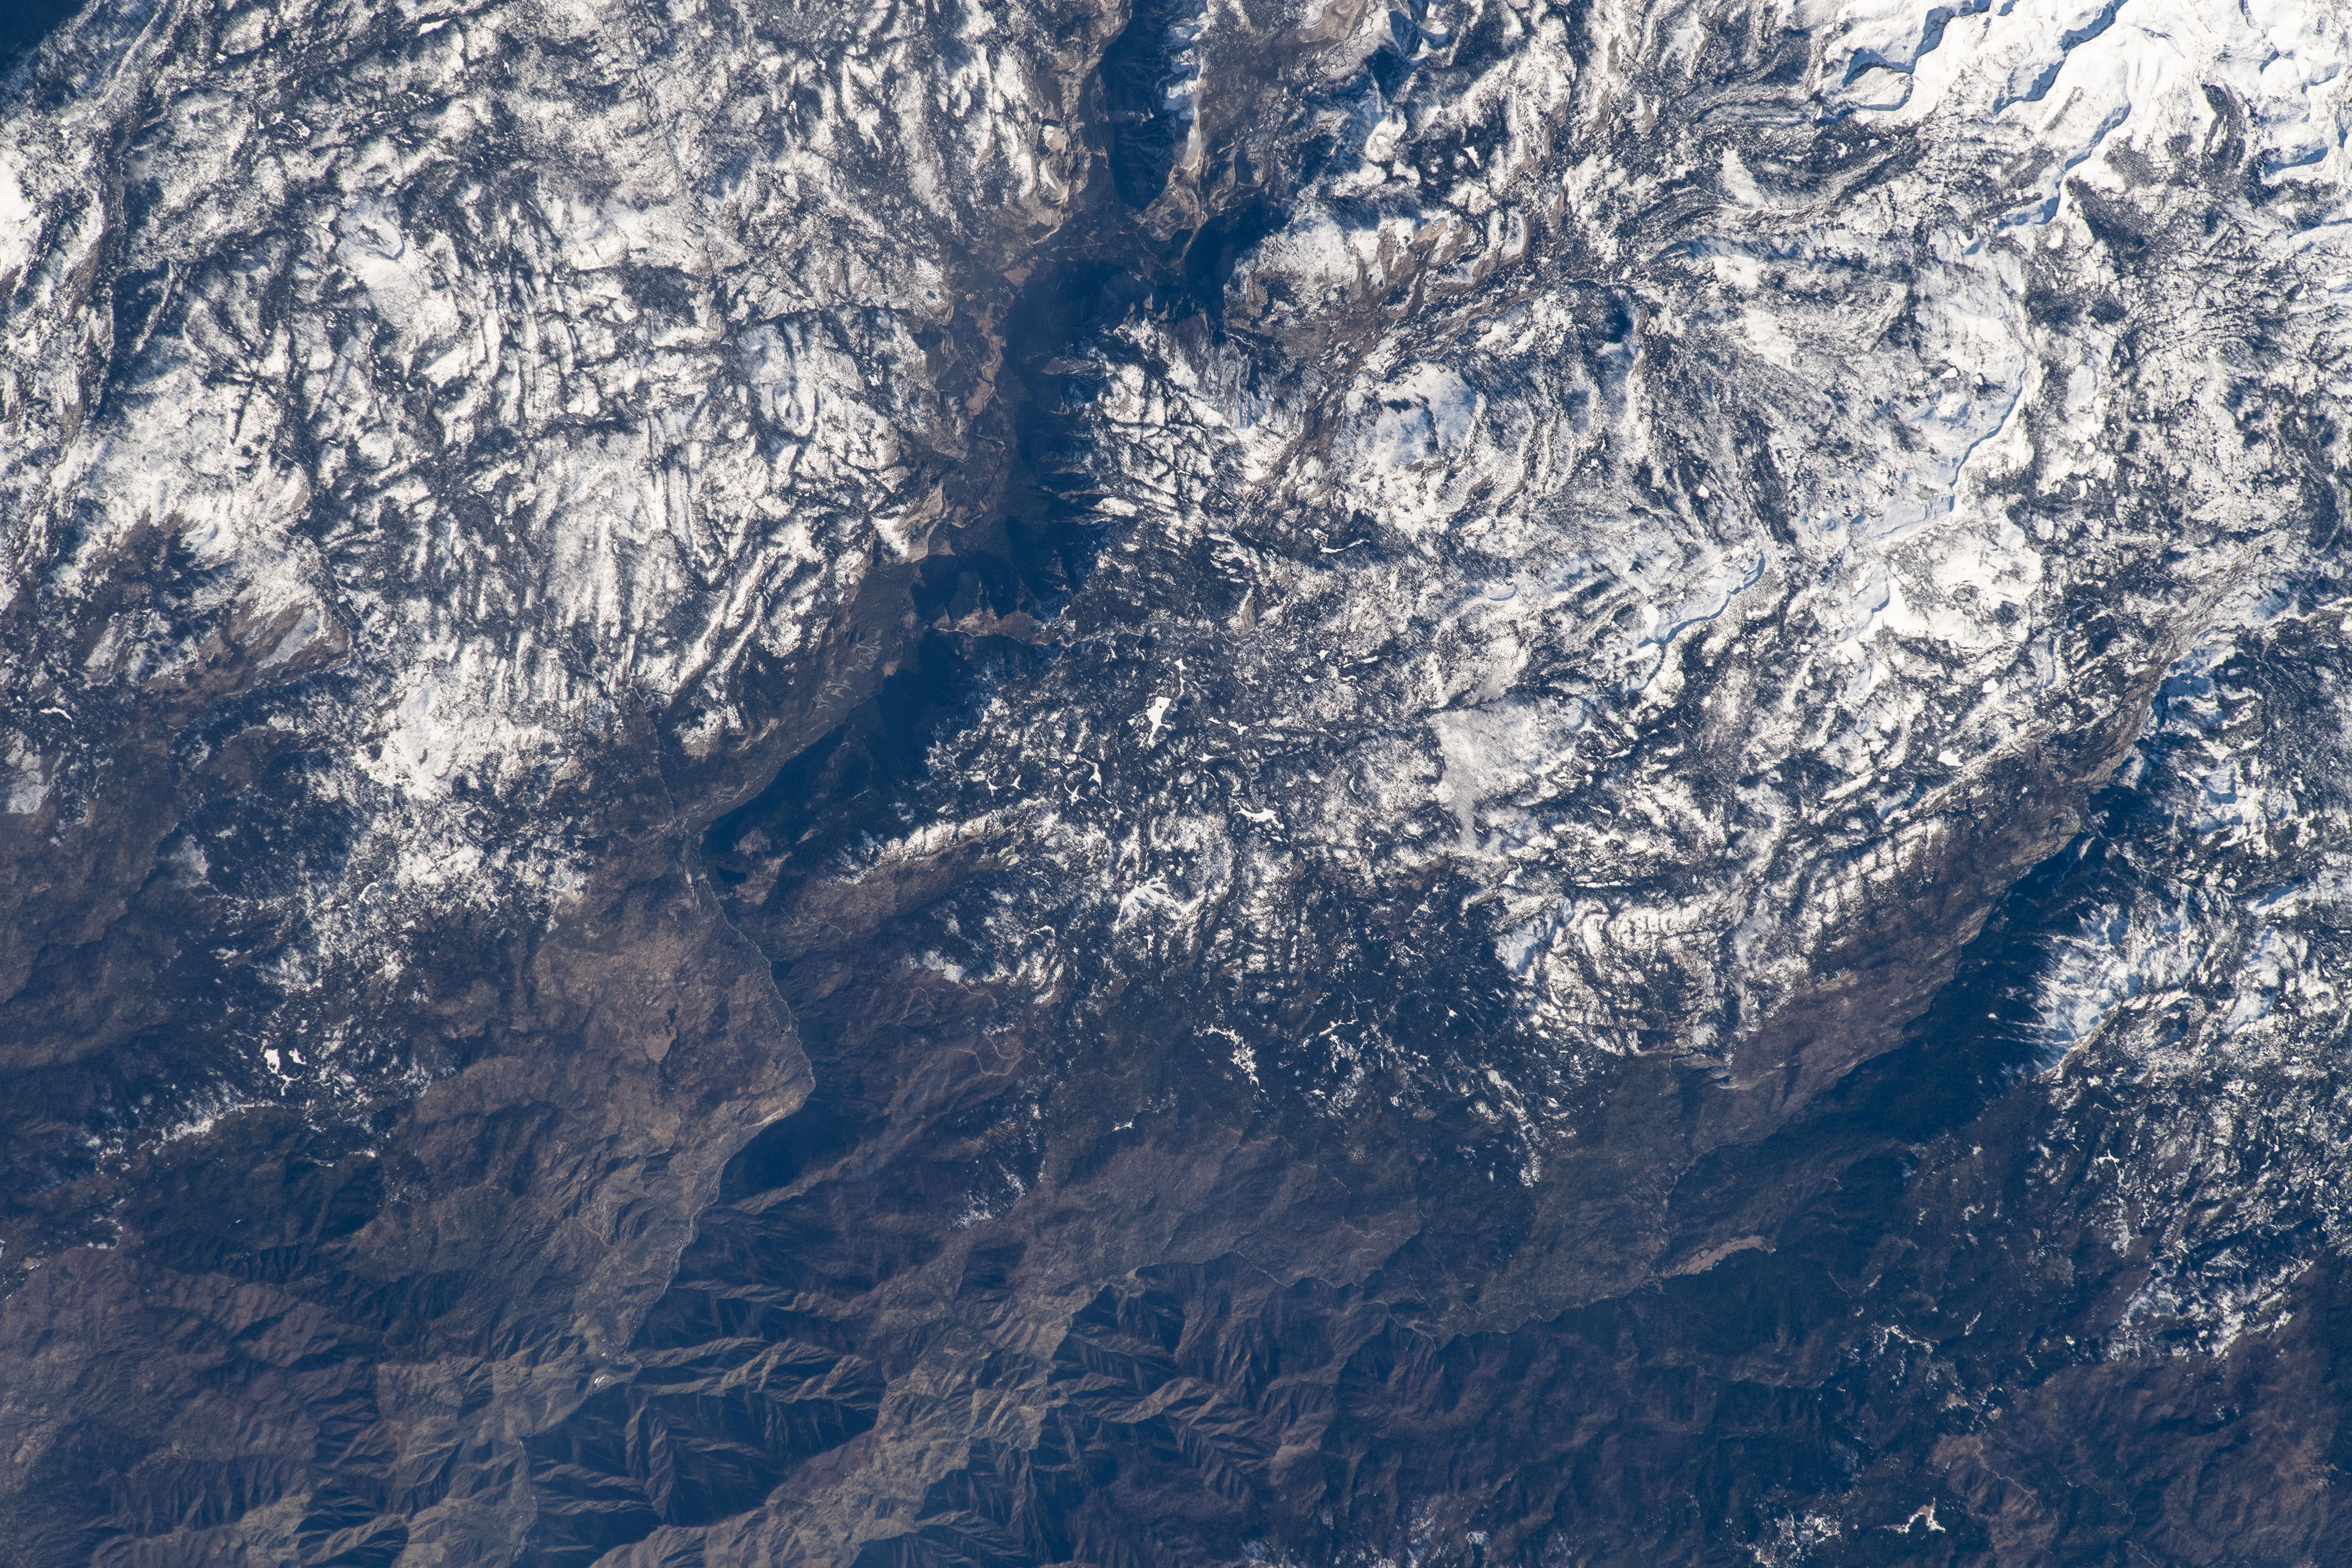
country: USA-CALIFORNIA
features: YOSEMITE NATIONAL PARK, YOSEMITE VALLEY
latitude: 37.7
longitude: -119.6
